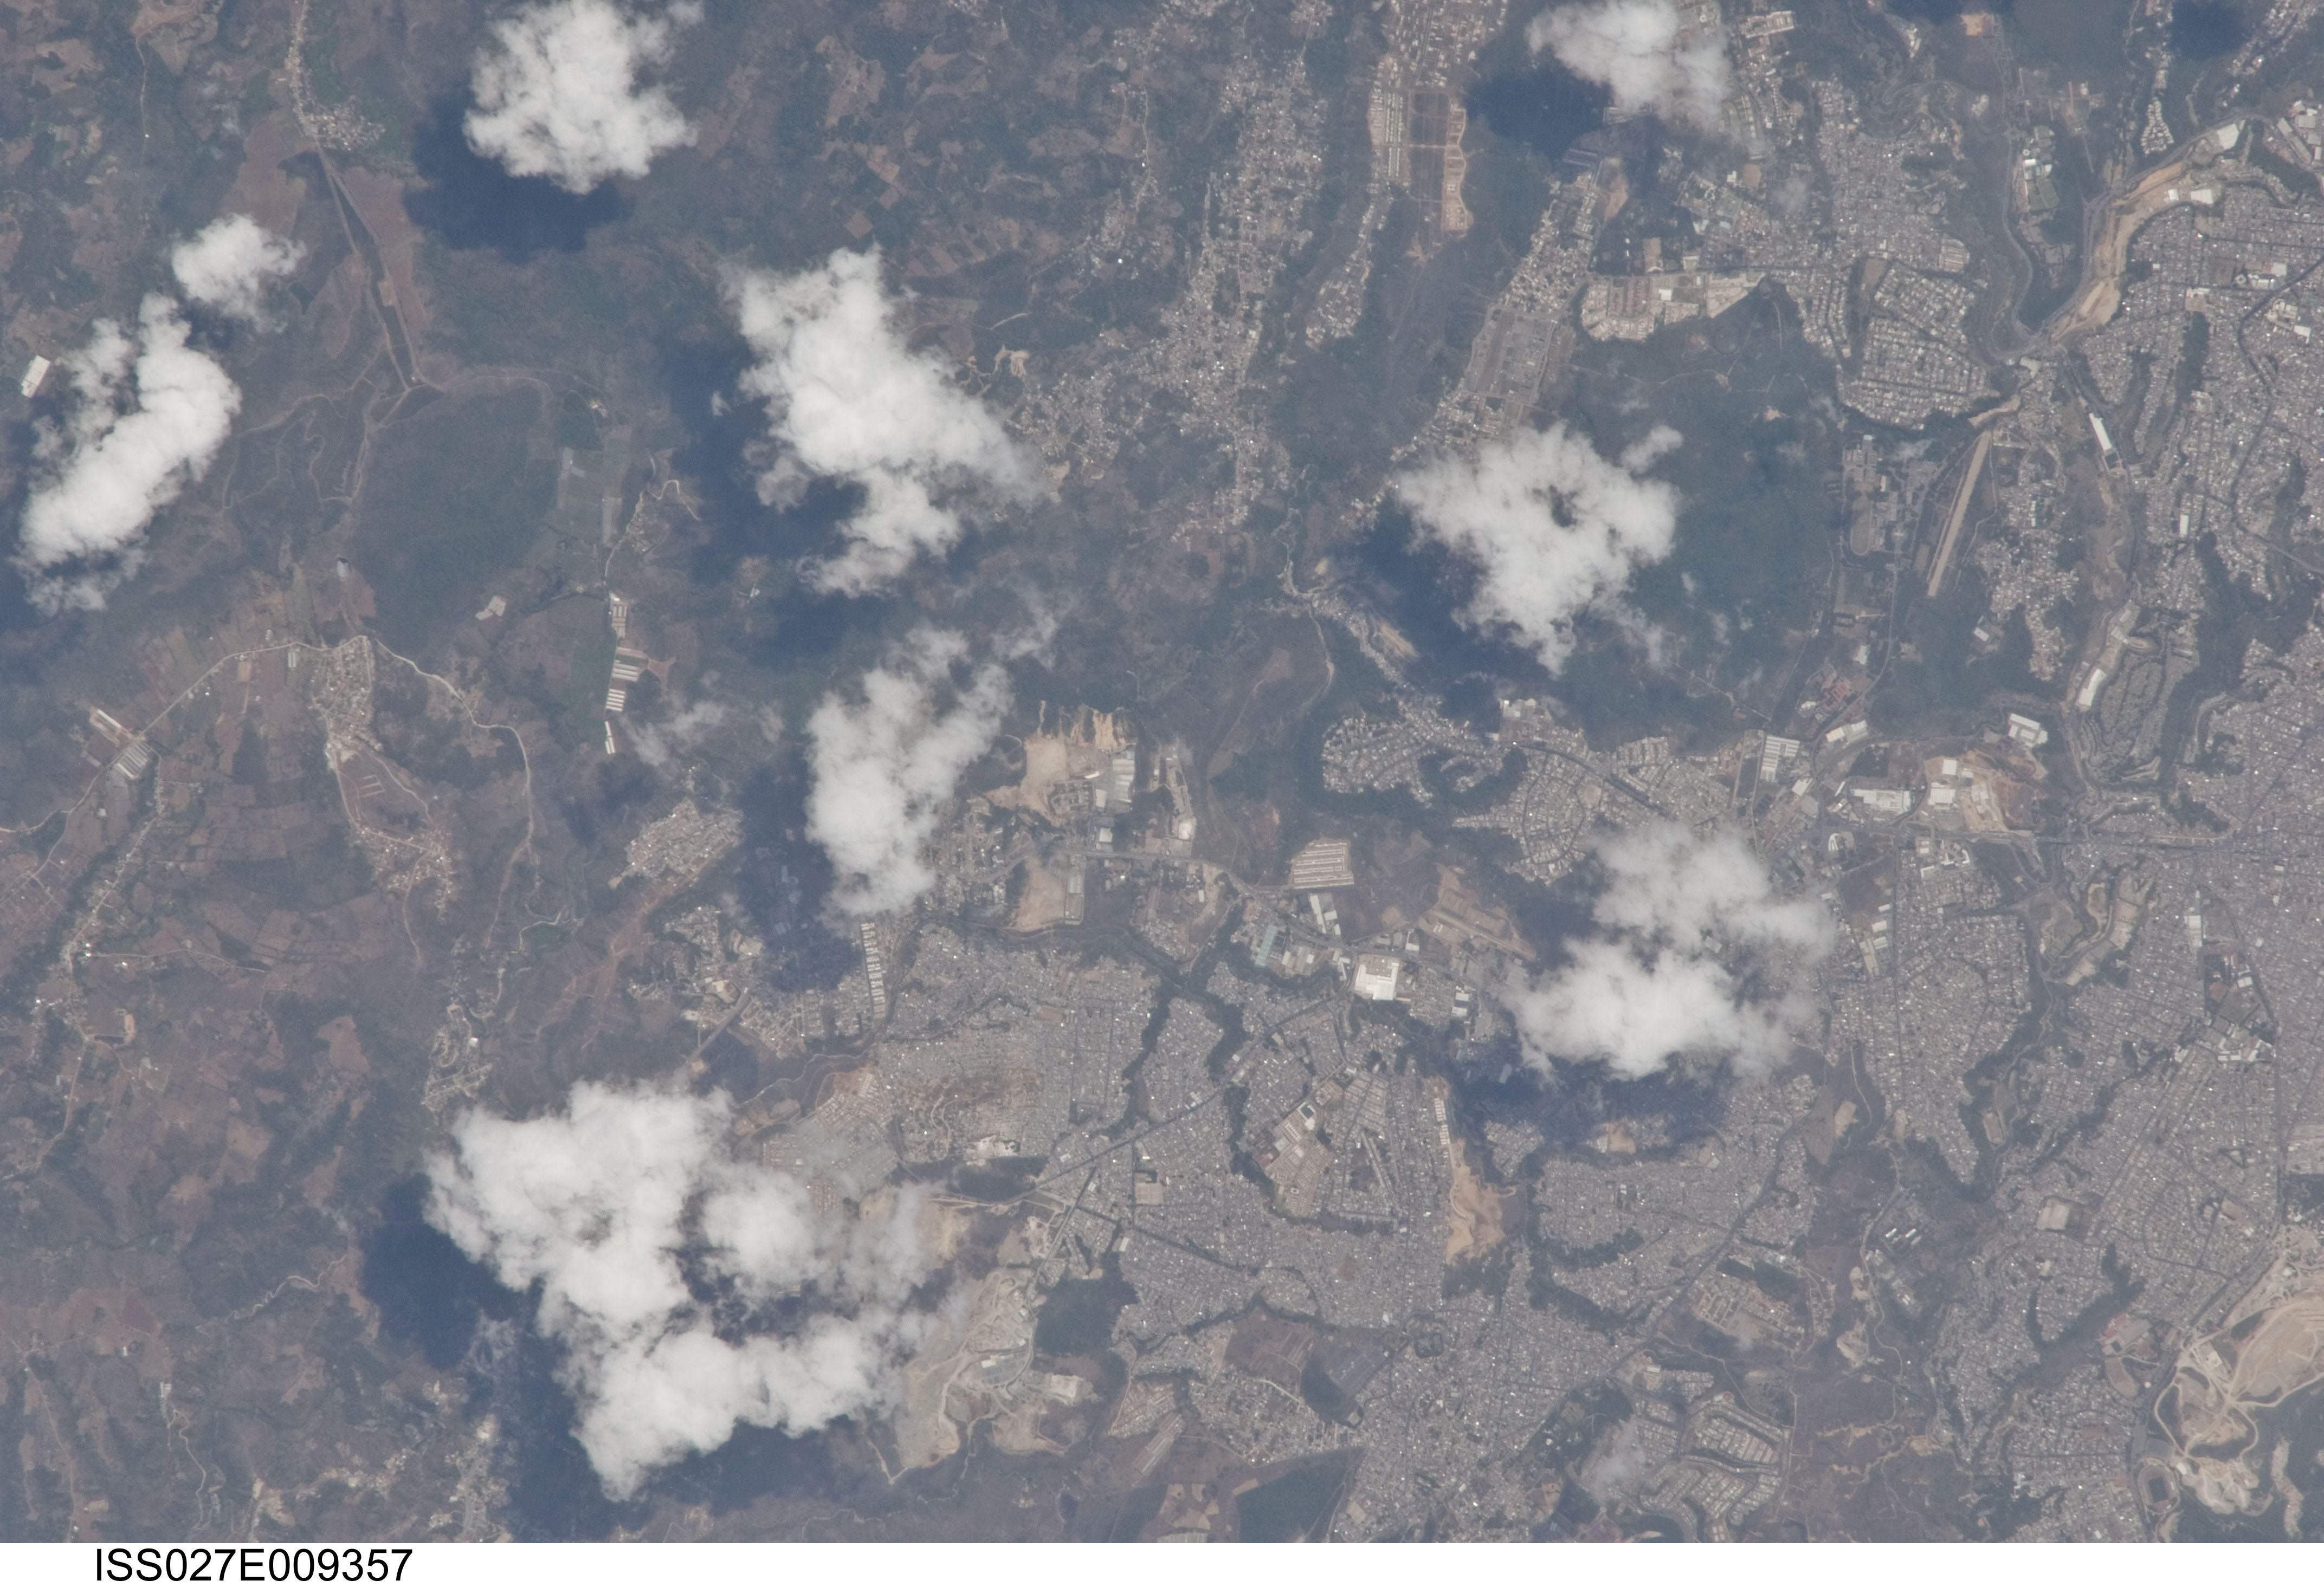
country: GUATEMALA
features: EASTERN GUATAMALA CITY
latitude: 14.6
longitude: -90.5
